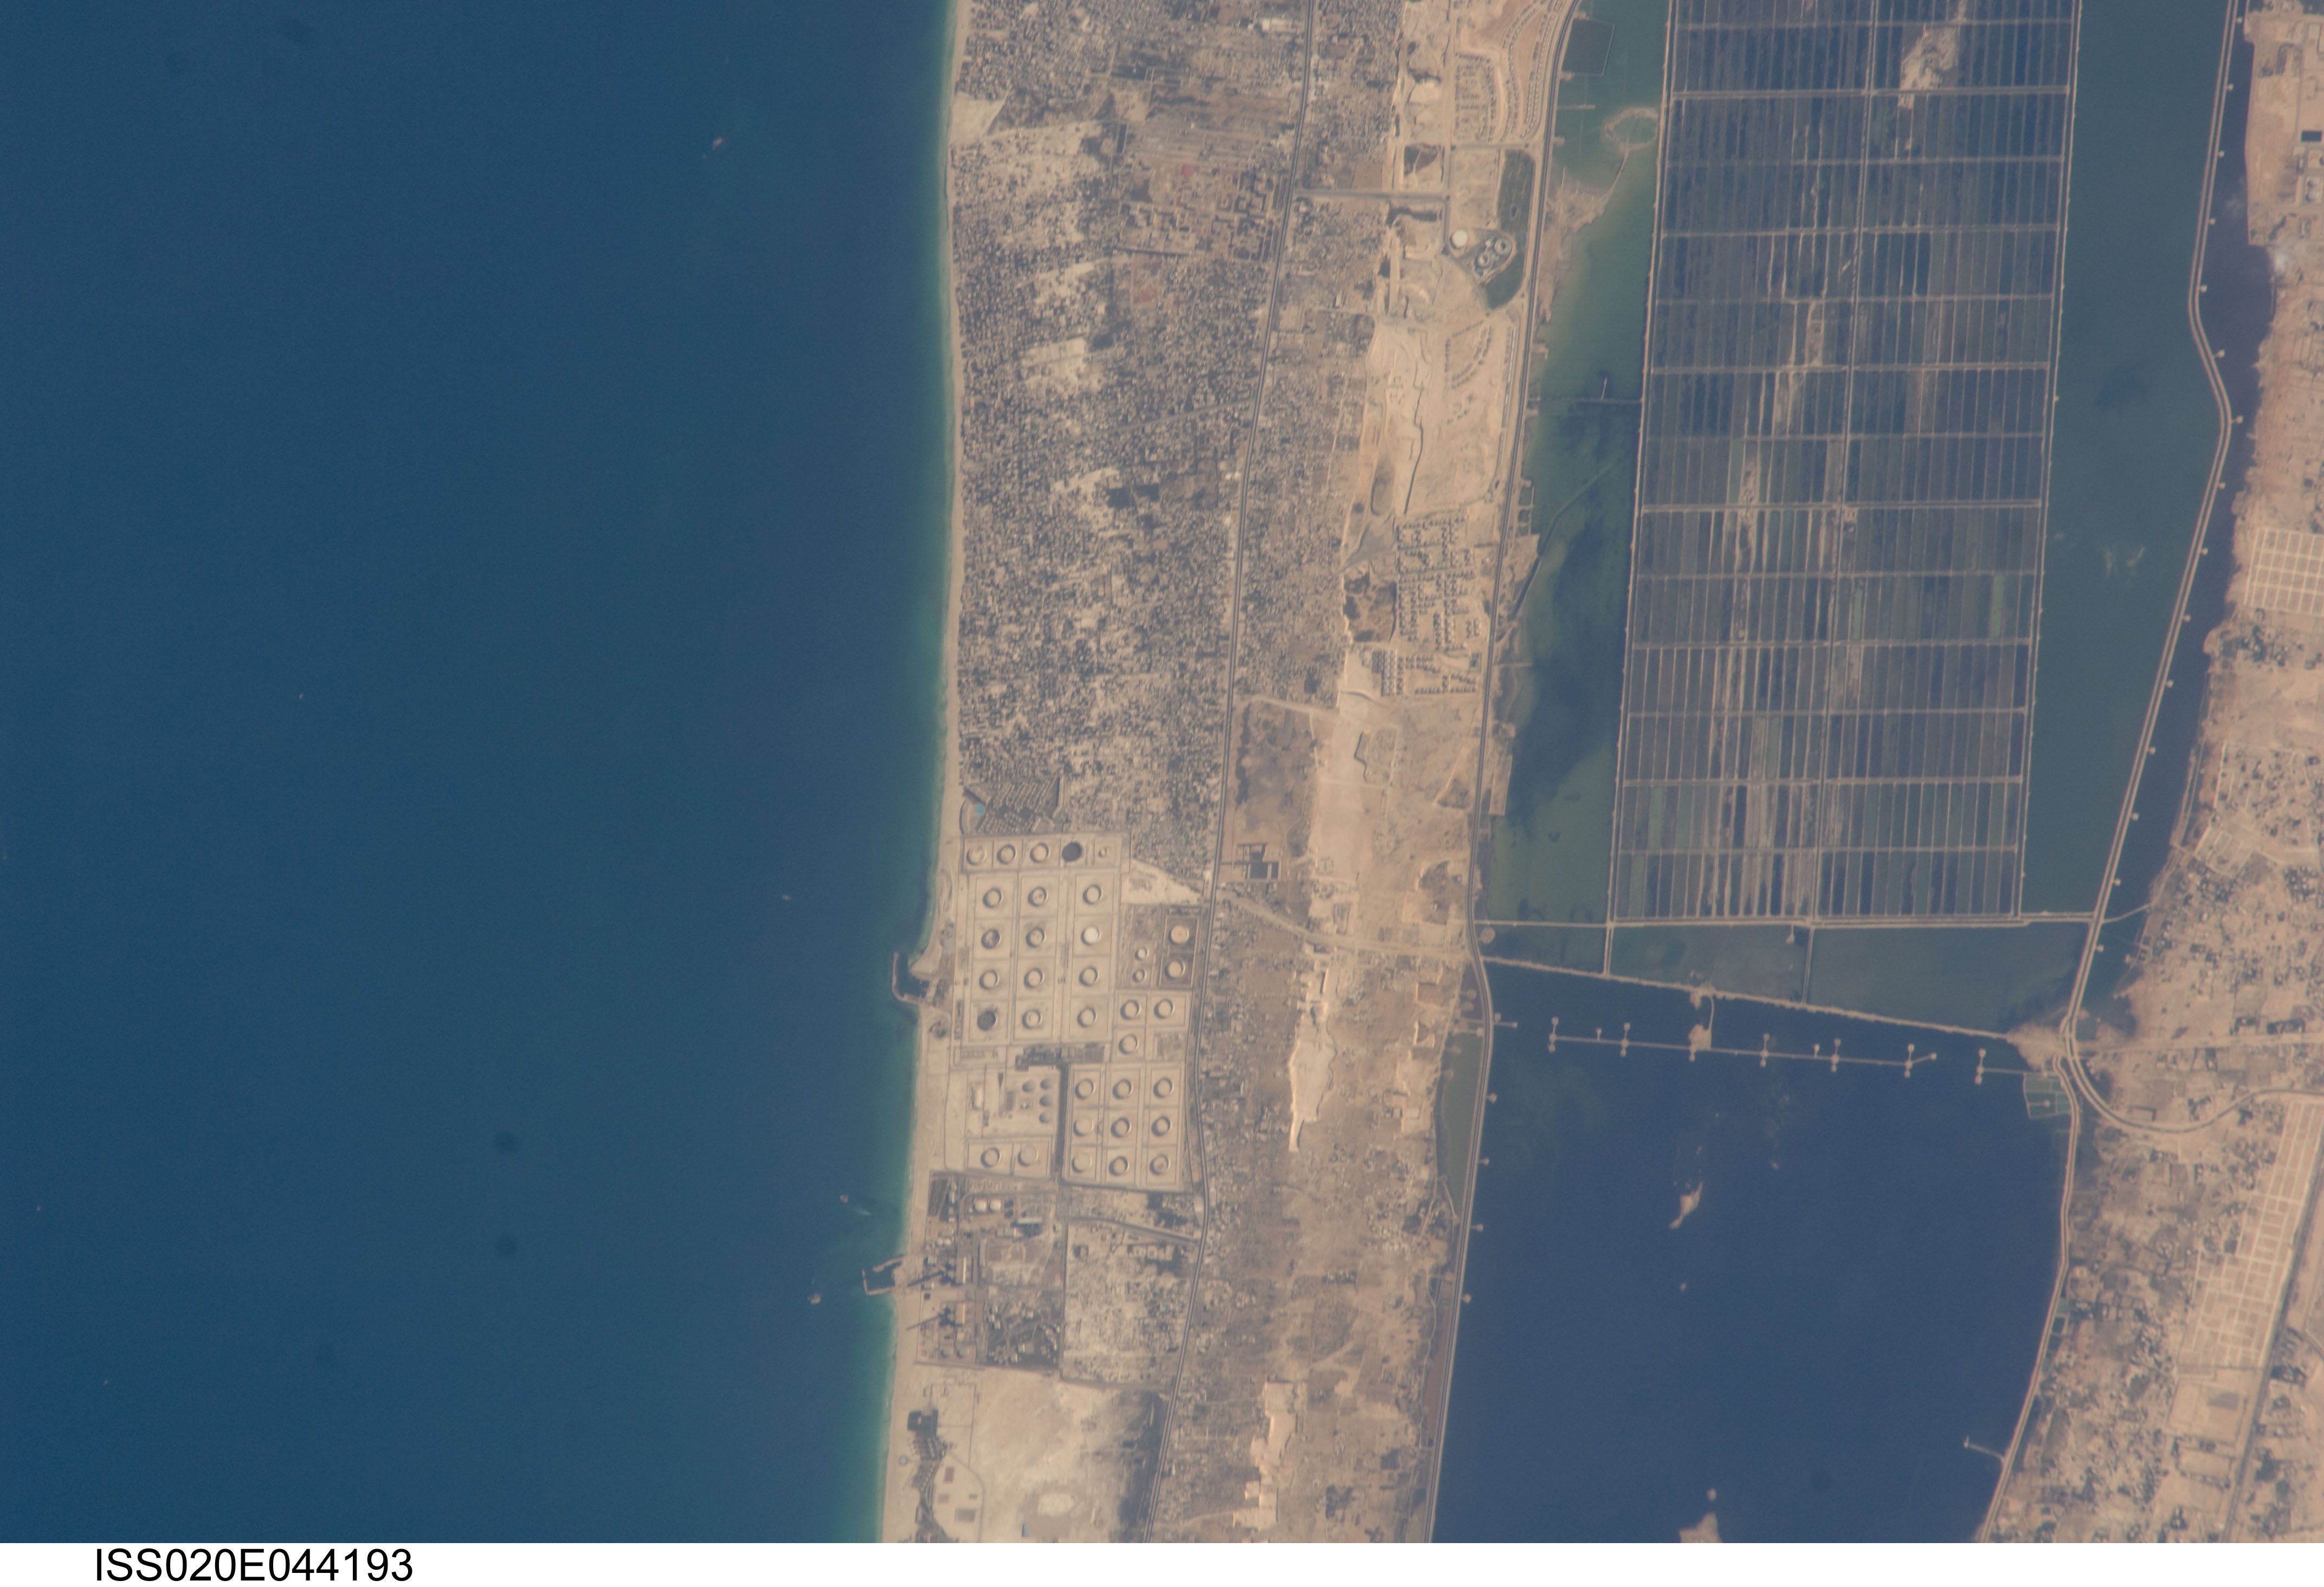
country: EGYPT
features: IKINGI MARYUT, COAST, AQUACULTURE
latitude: 31.1
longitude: 29.7
